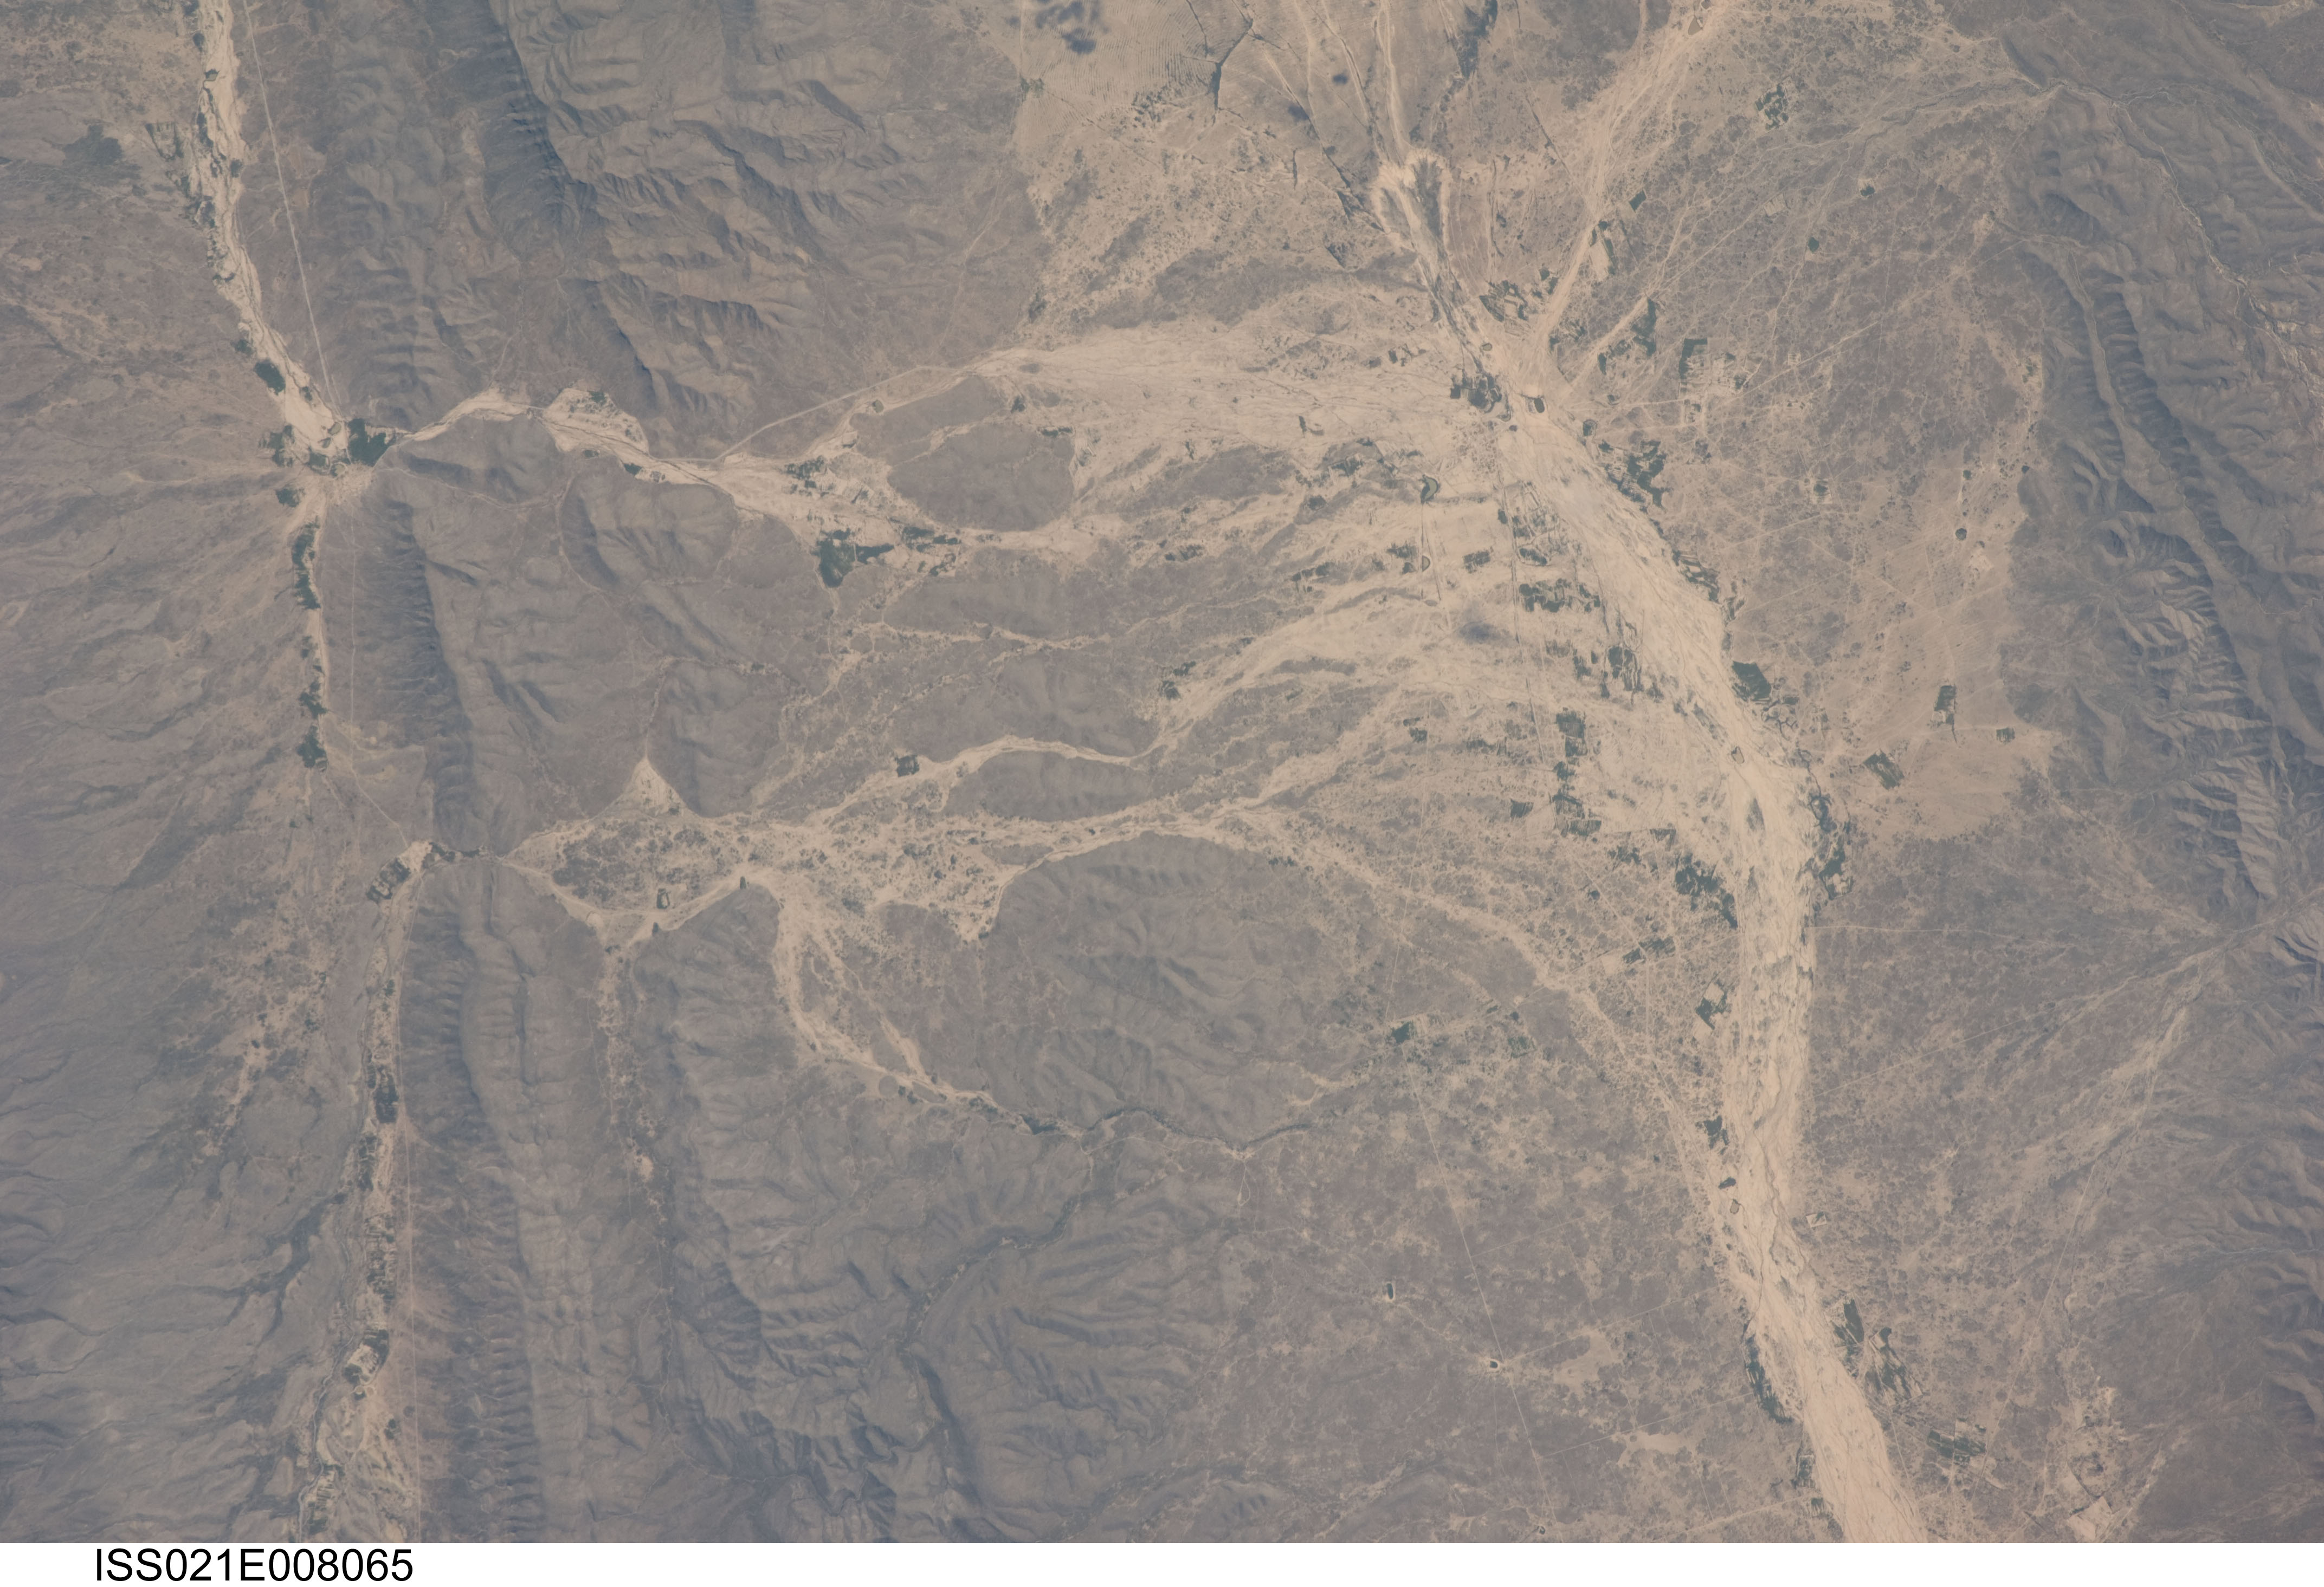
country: MEXICO
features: LA CONSTANCIA MEXICO,PARRAS MEXICO
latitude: 25.2
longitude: -102.0
